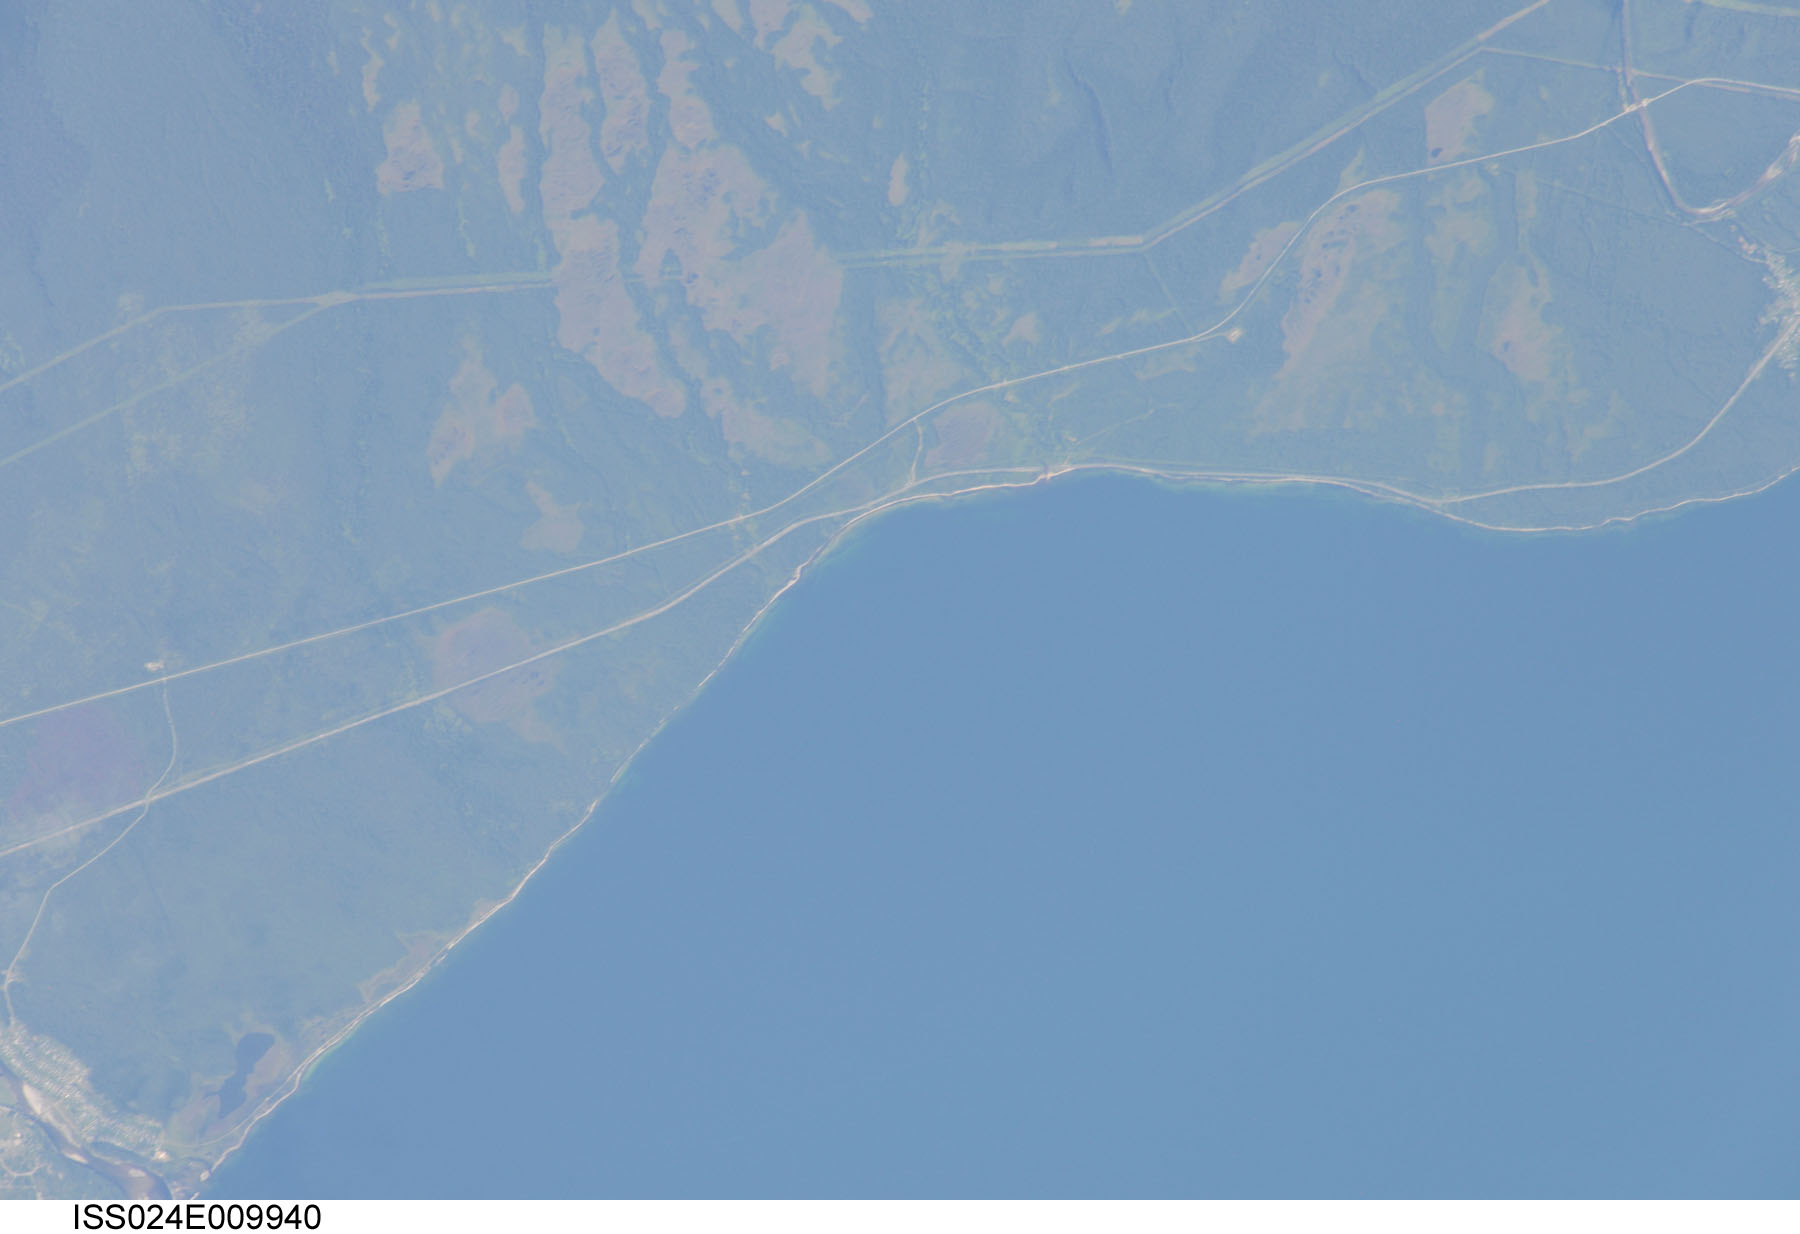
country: RUSSIAN FEDERATION
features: HAZE, SW. LAKE BAIKAL
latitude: 51.5
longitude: 104.5
